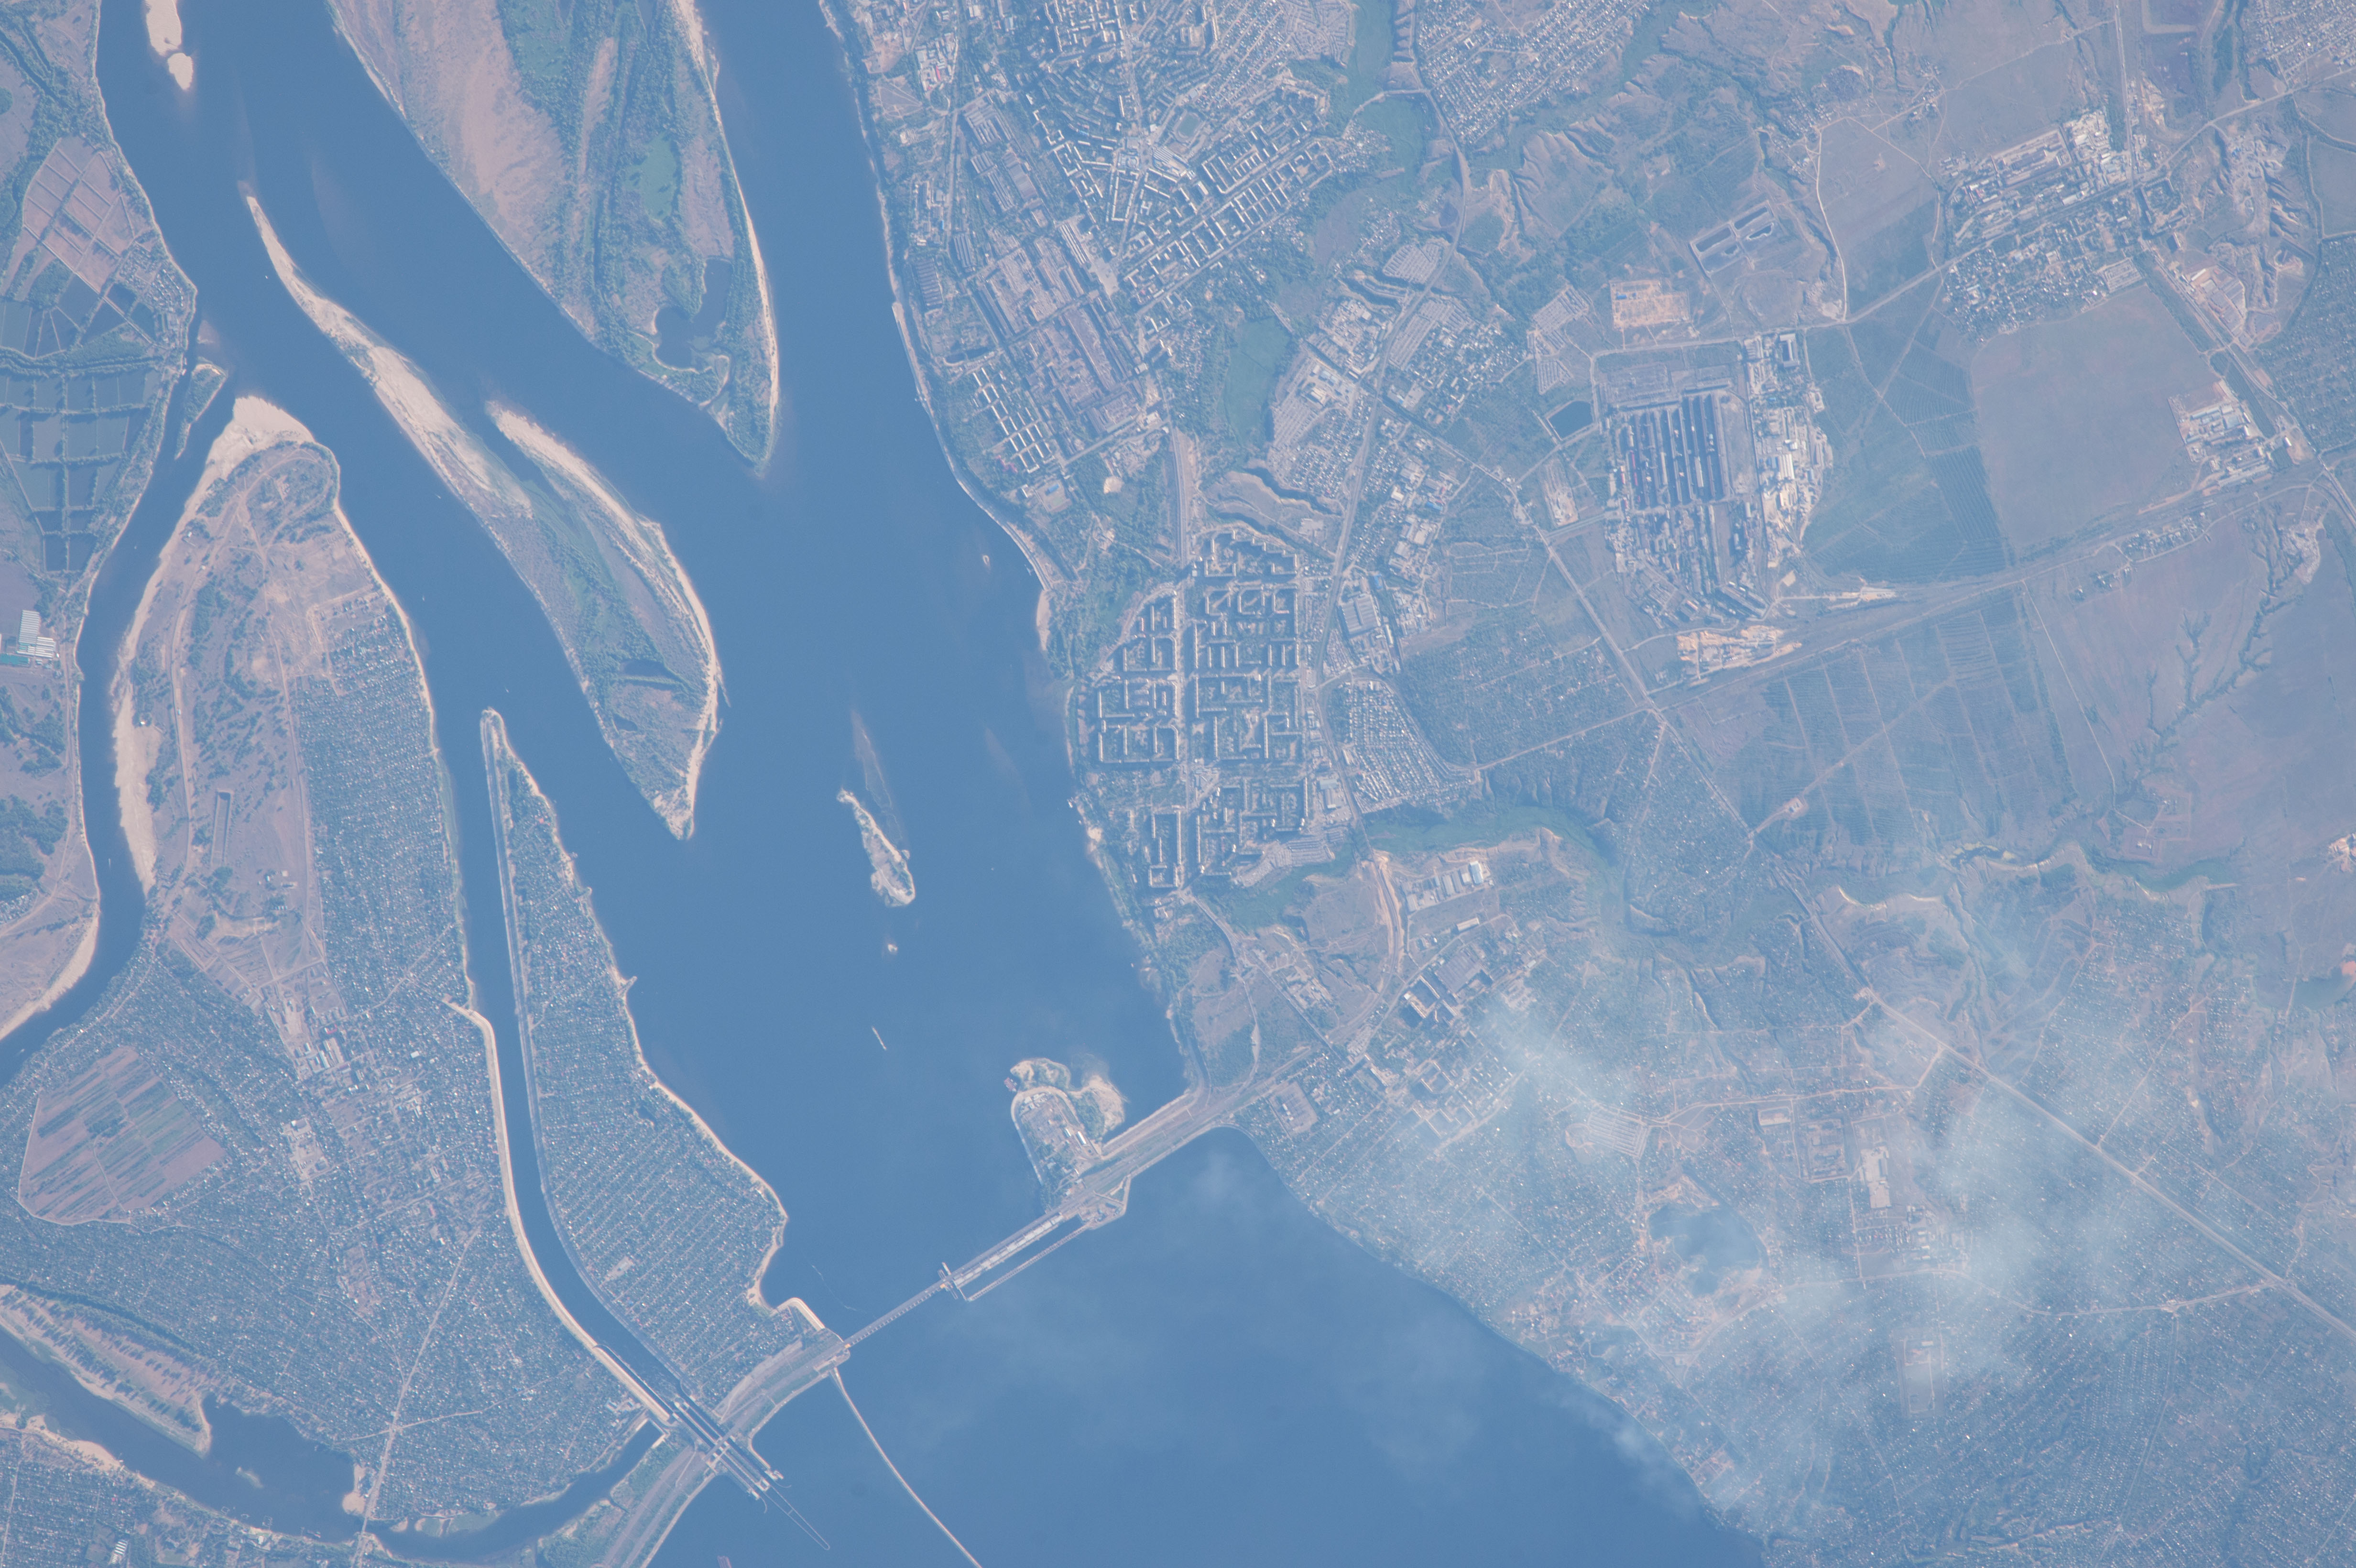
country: RUSSIAN FEDERATION
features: VOLGA RIVER, DAM, ISLANDS, CHANNELS, VOLZHSKIY, URBAN AREAS, INDUSTRY, RES.
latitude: 48.8
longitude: 44.6
